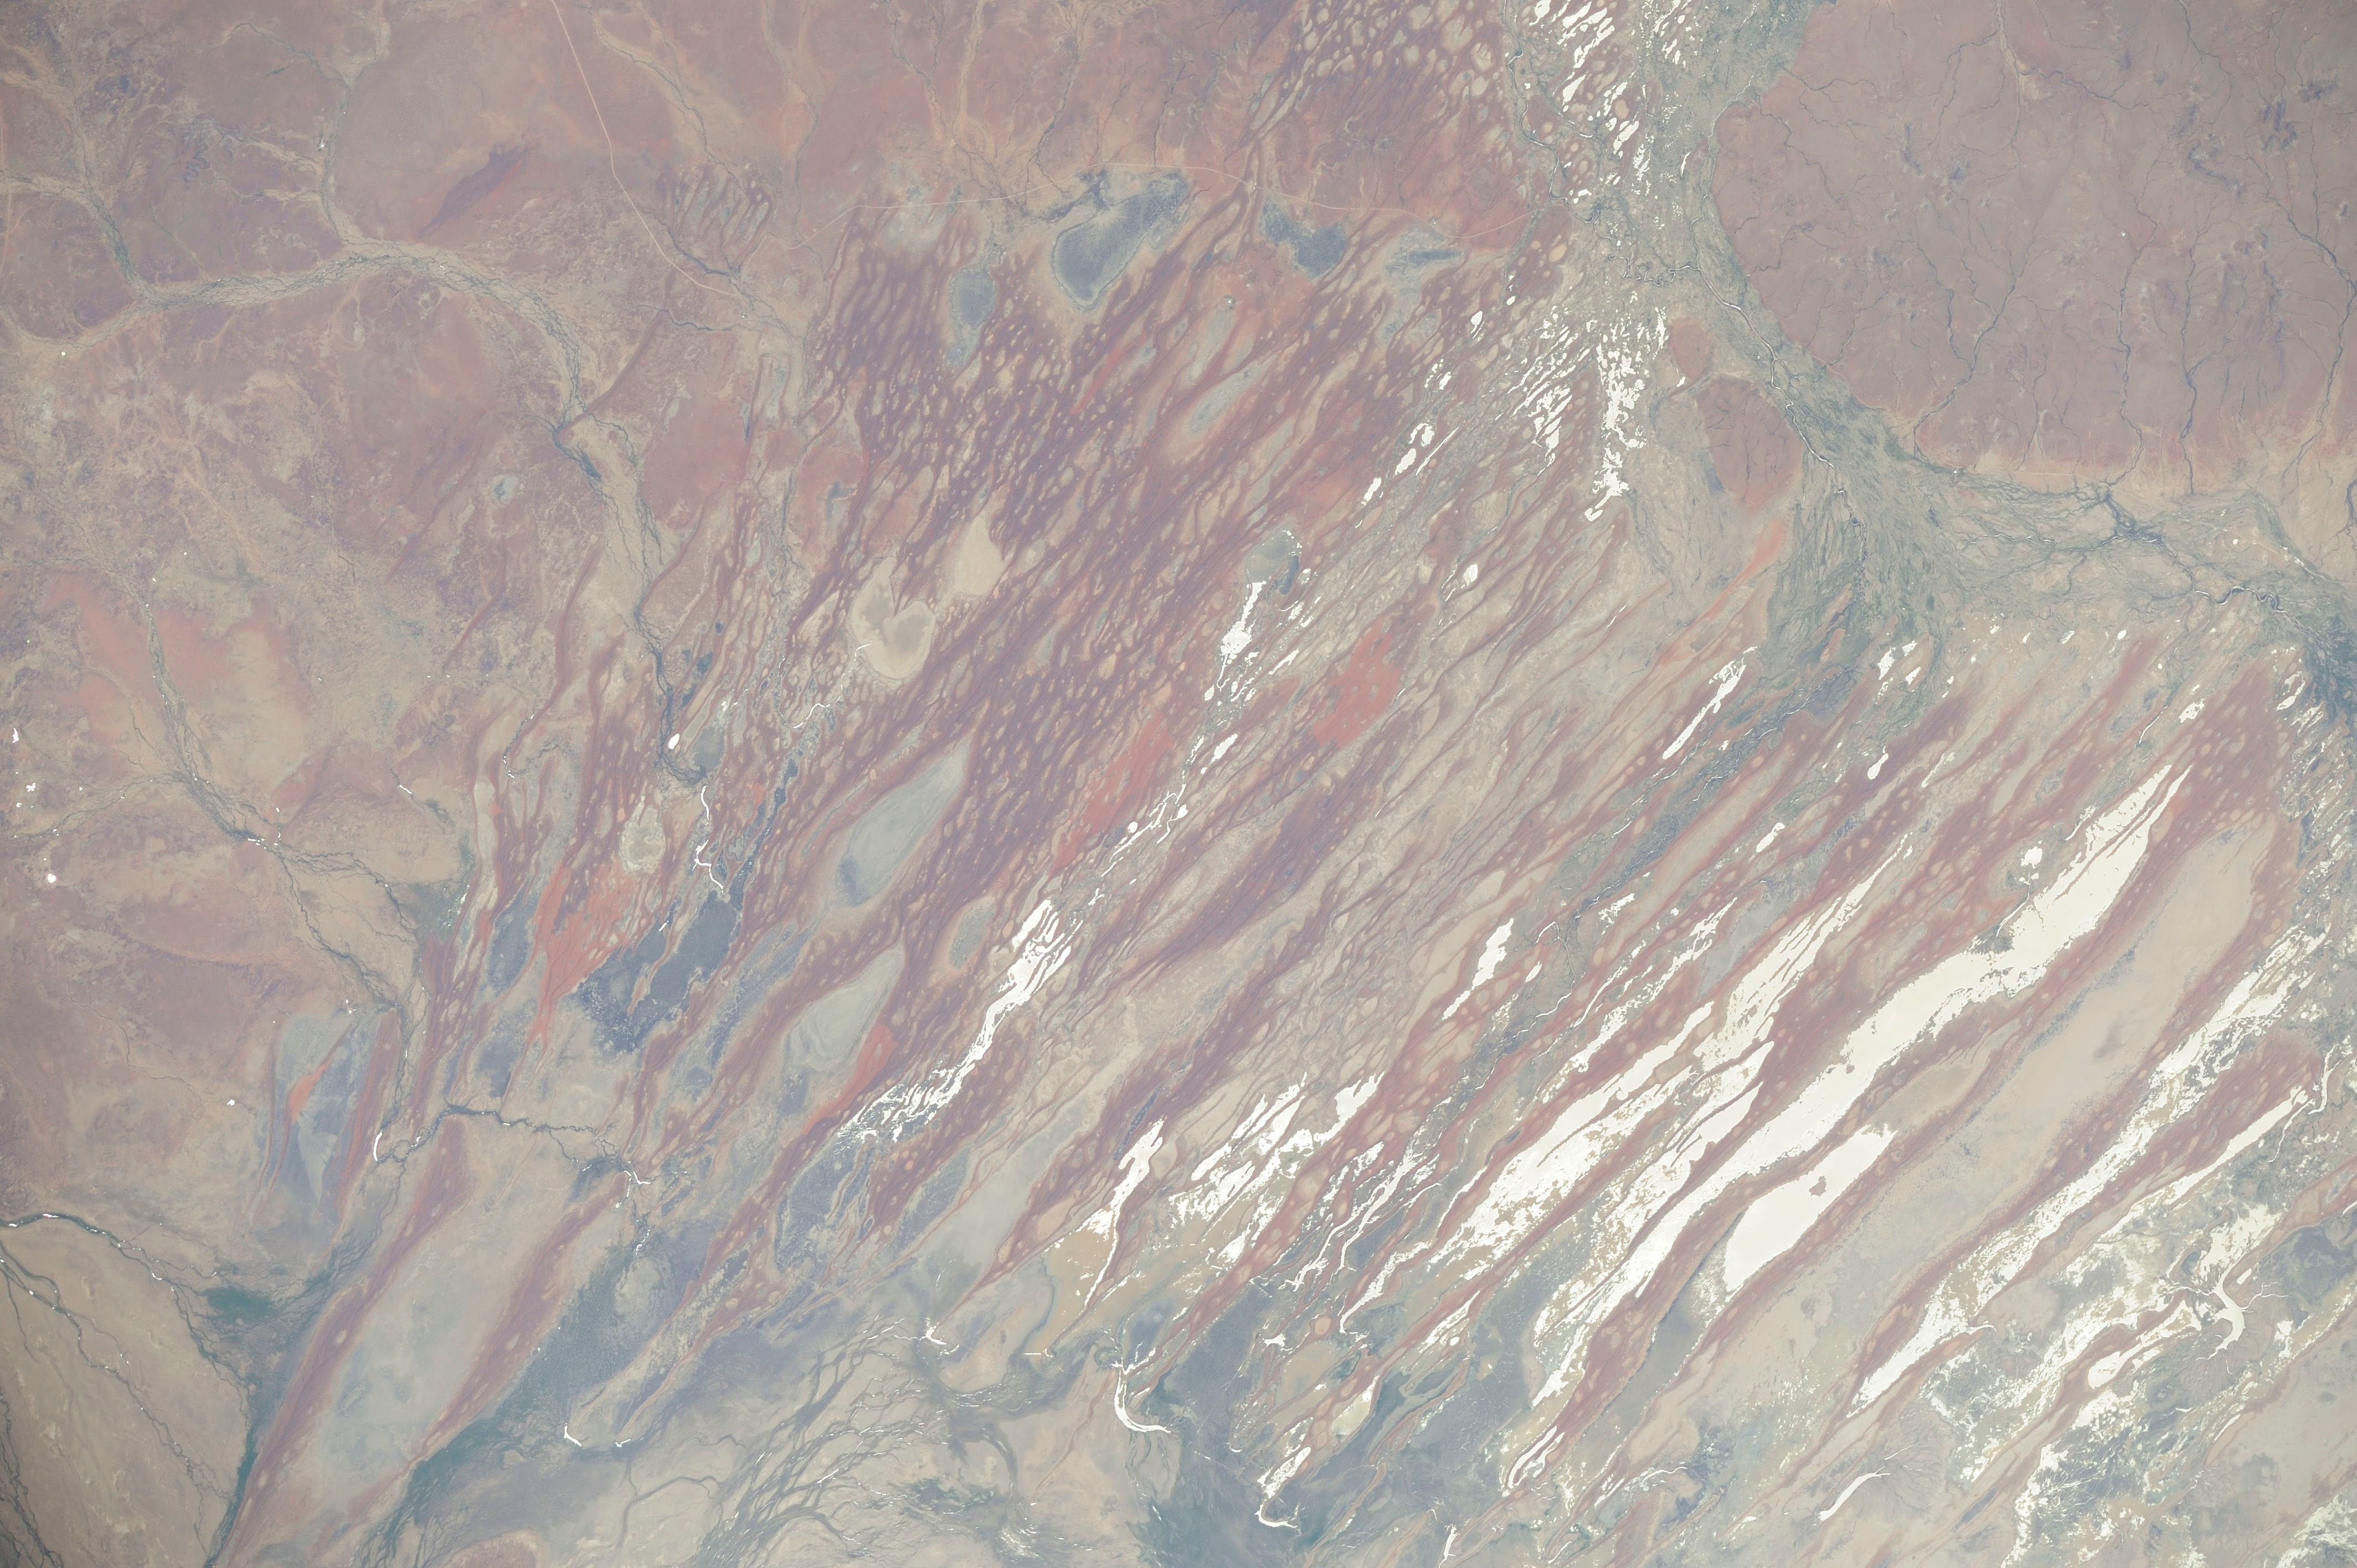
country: AUSTRALIA-Q
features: DESERT, DRY RIVERS
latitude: -25.3
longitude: 140.8
